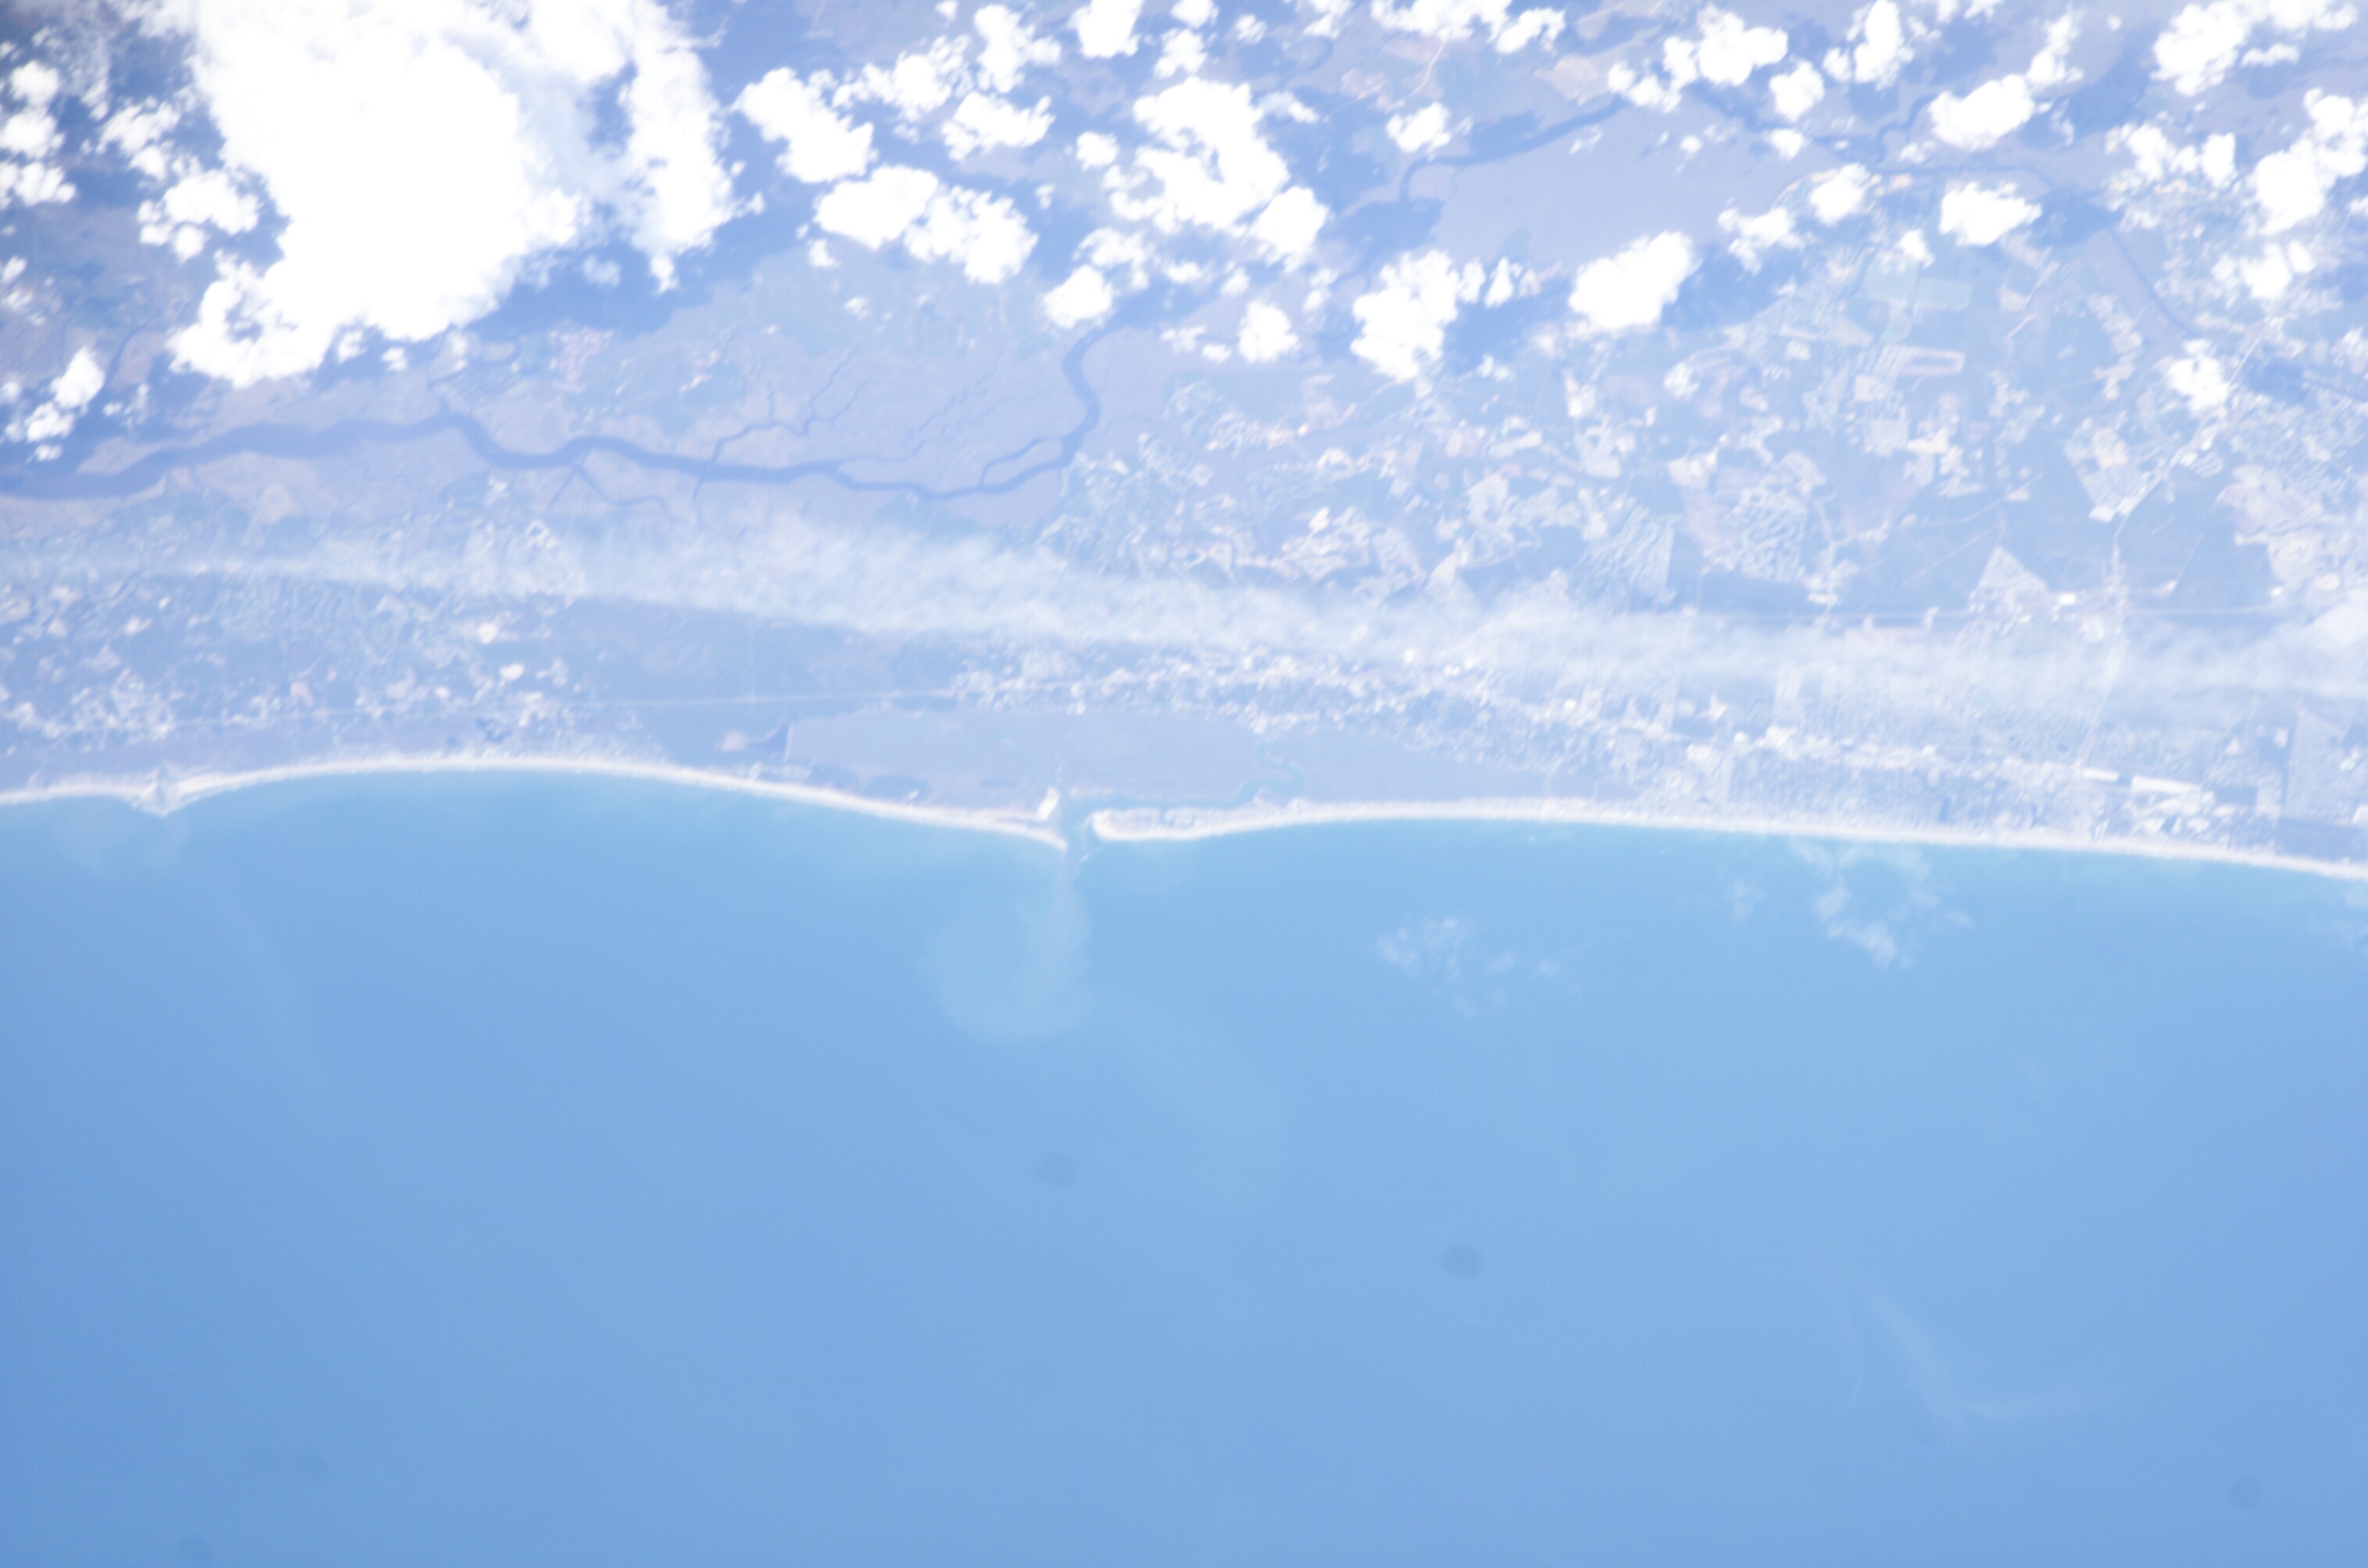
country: USA-SOUTH CAROLINA
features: MURRELLS INLET, SURFSIDE BEACH
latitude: 33.5
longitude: -79.0
